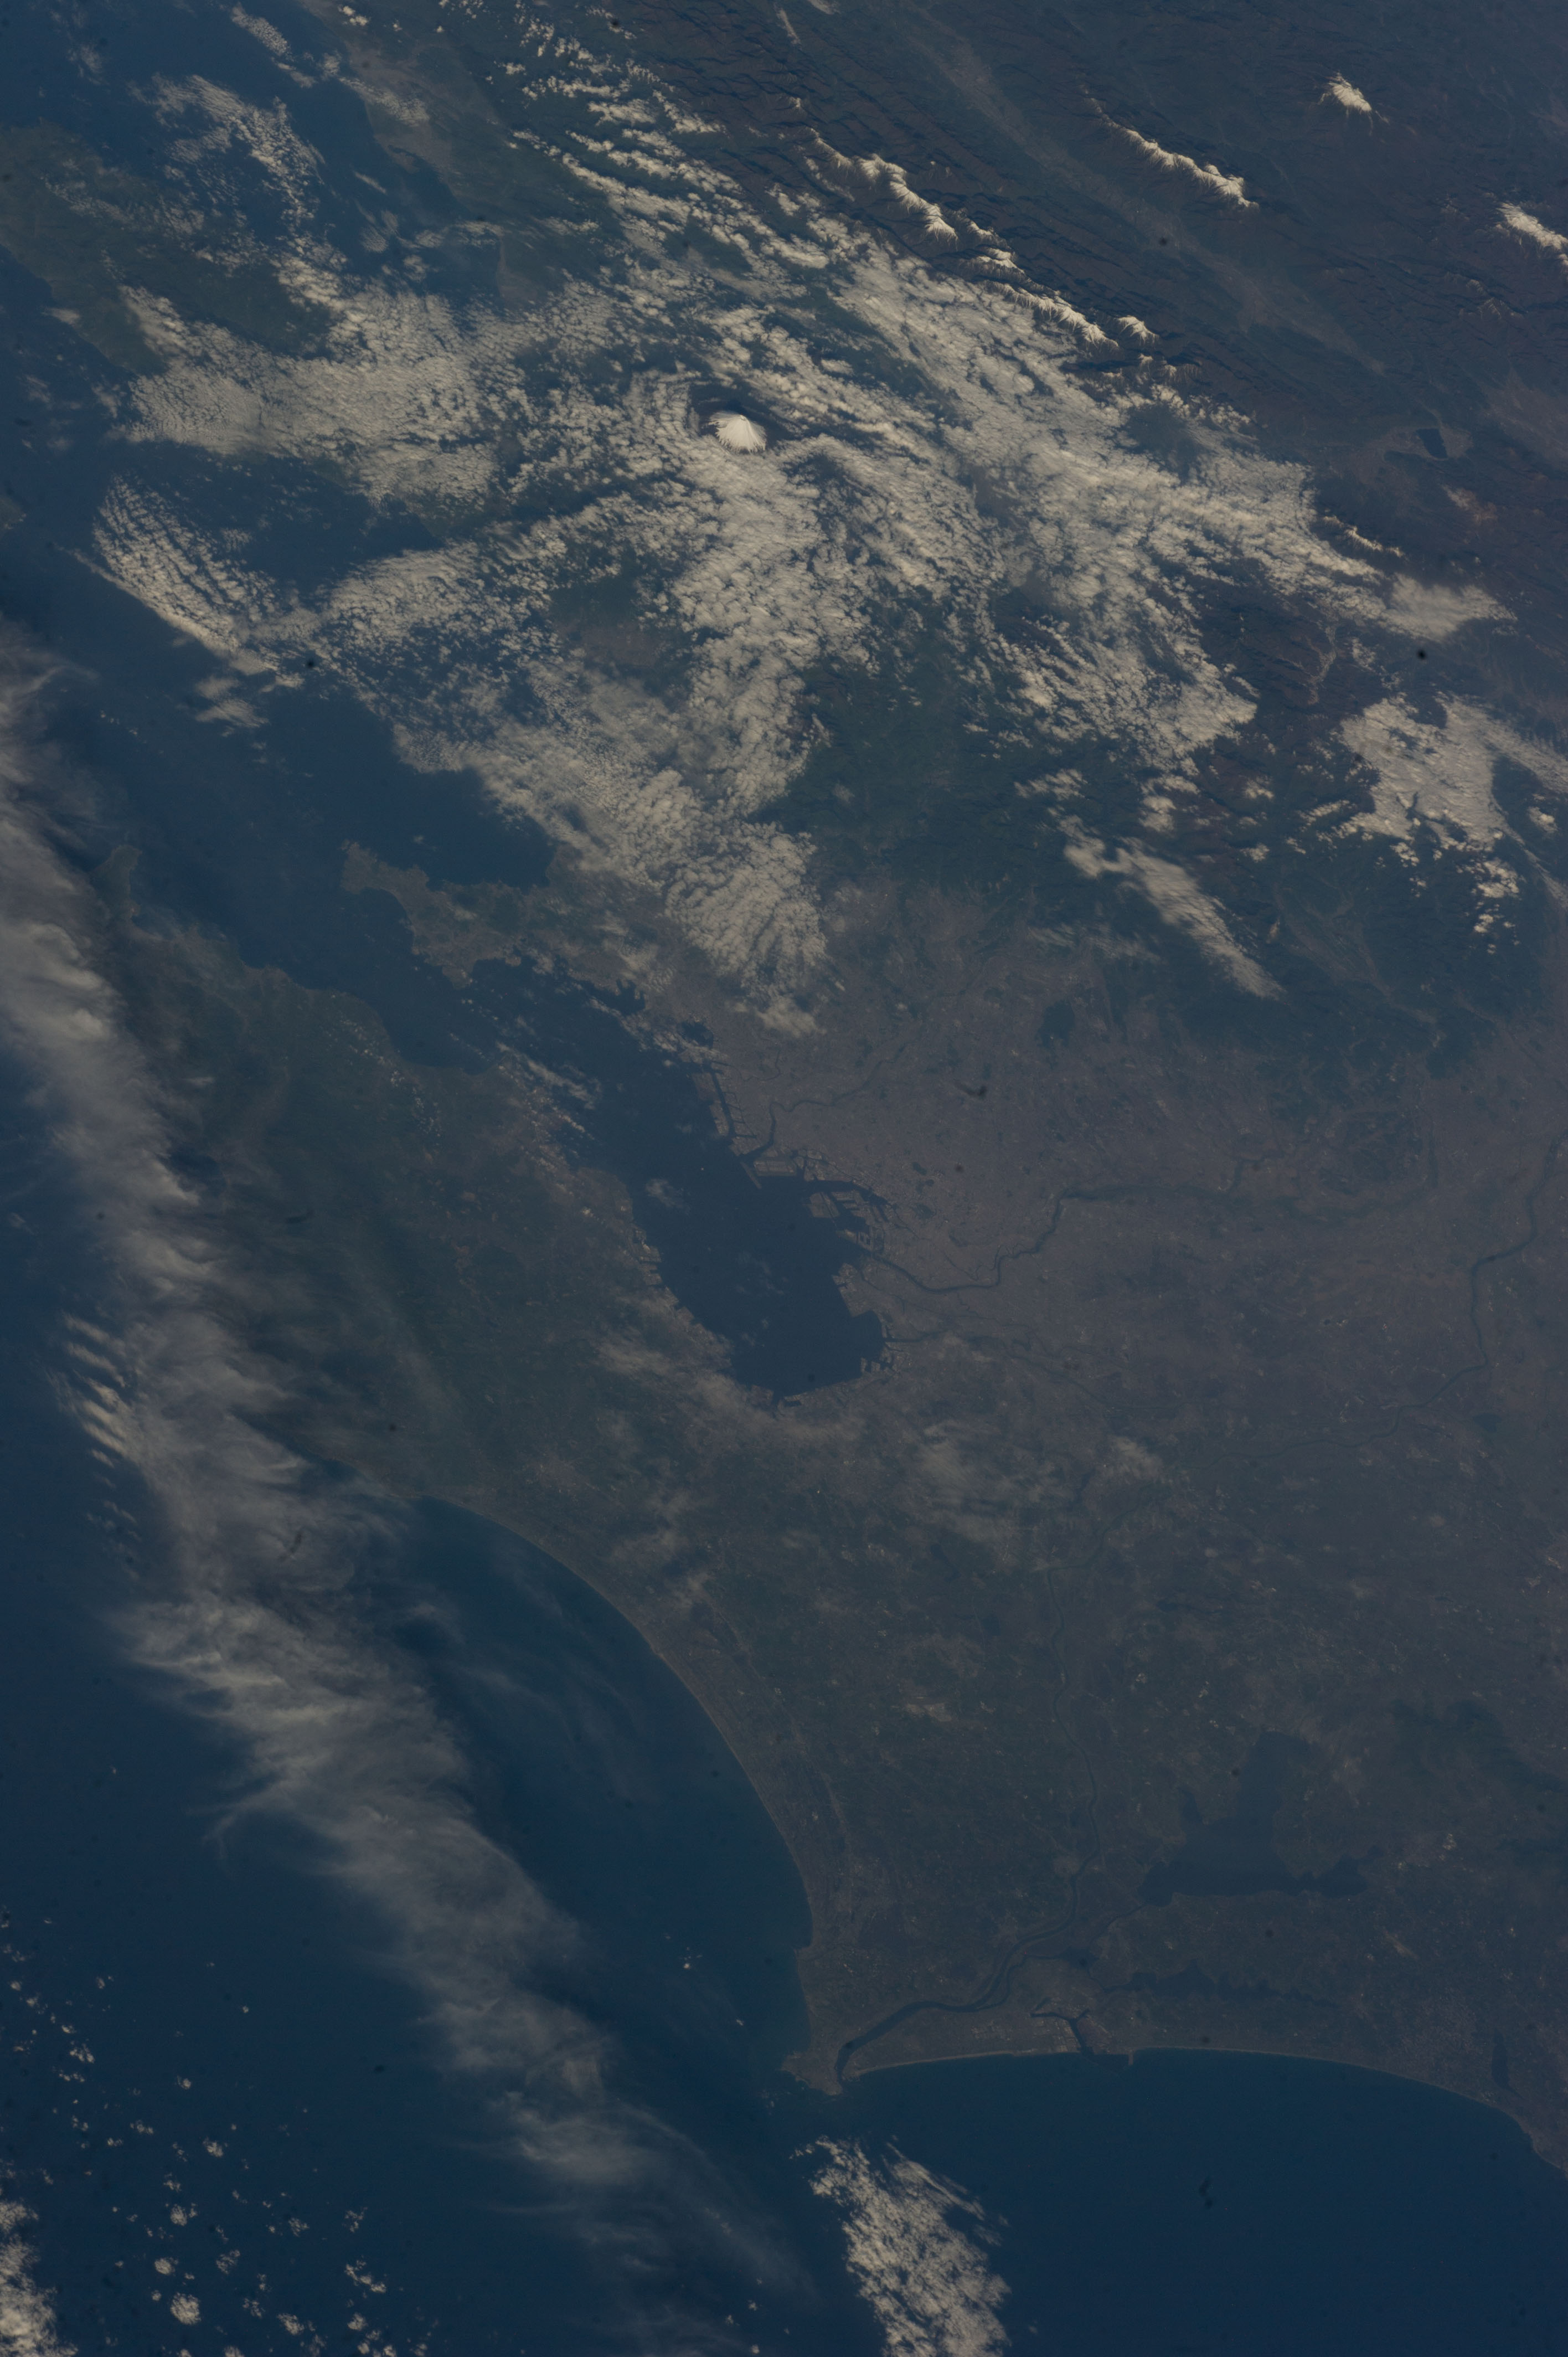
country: JAPAN
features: TOKIO METRO AREA, TOKIO BAY, MOUNTAINS
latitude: 35.6
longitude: 139.8
